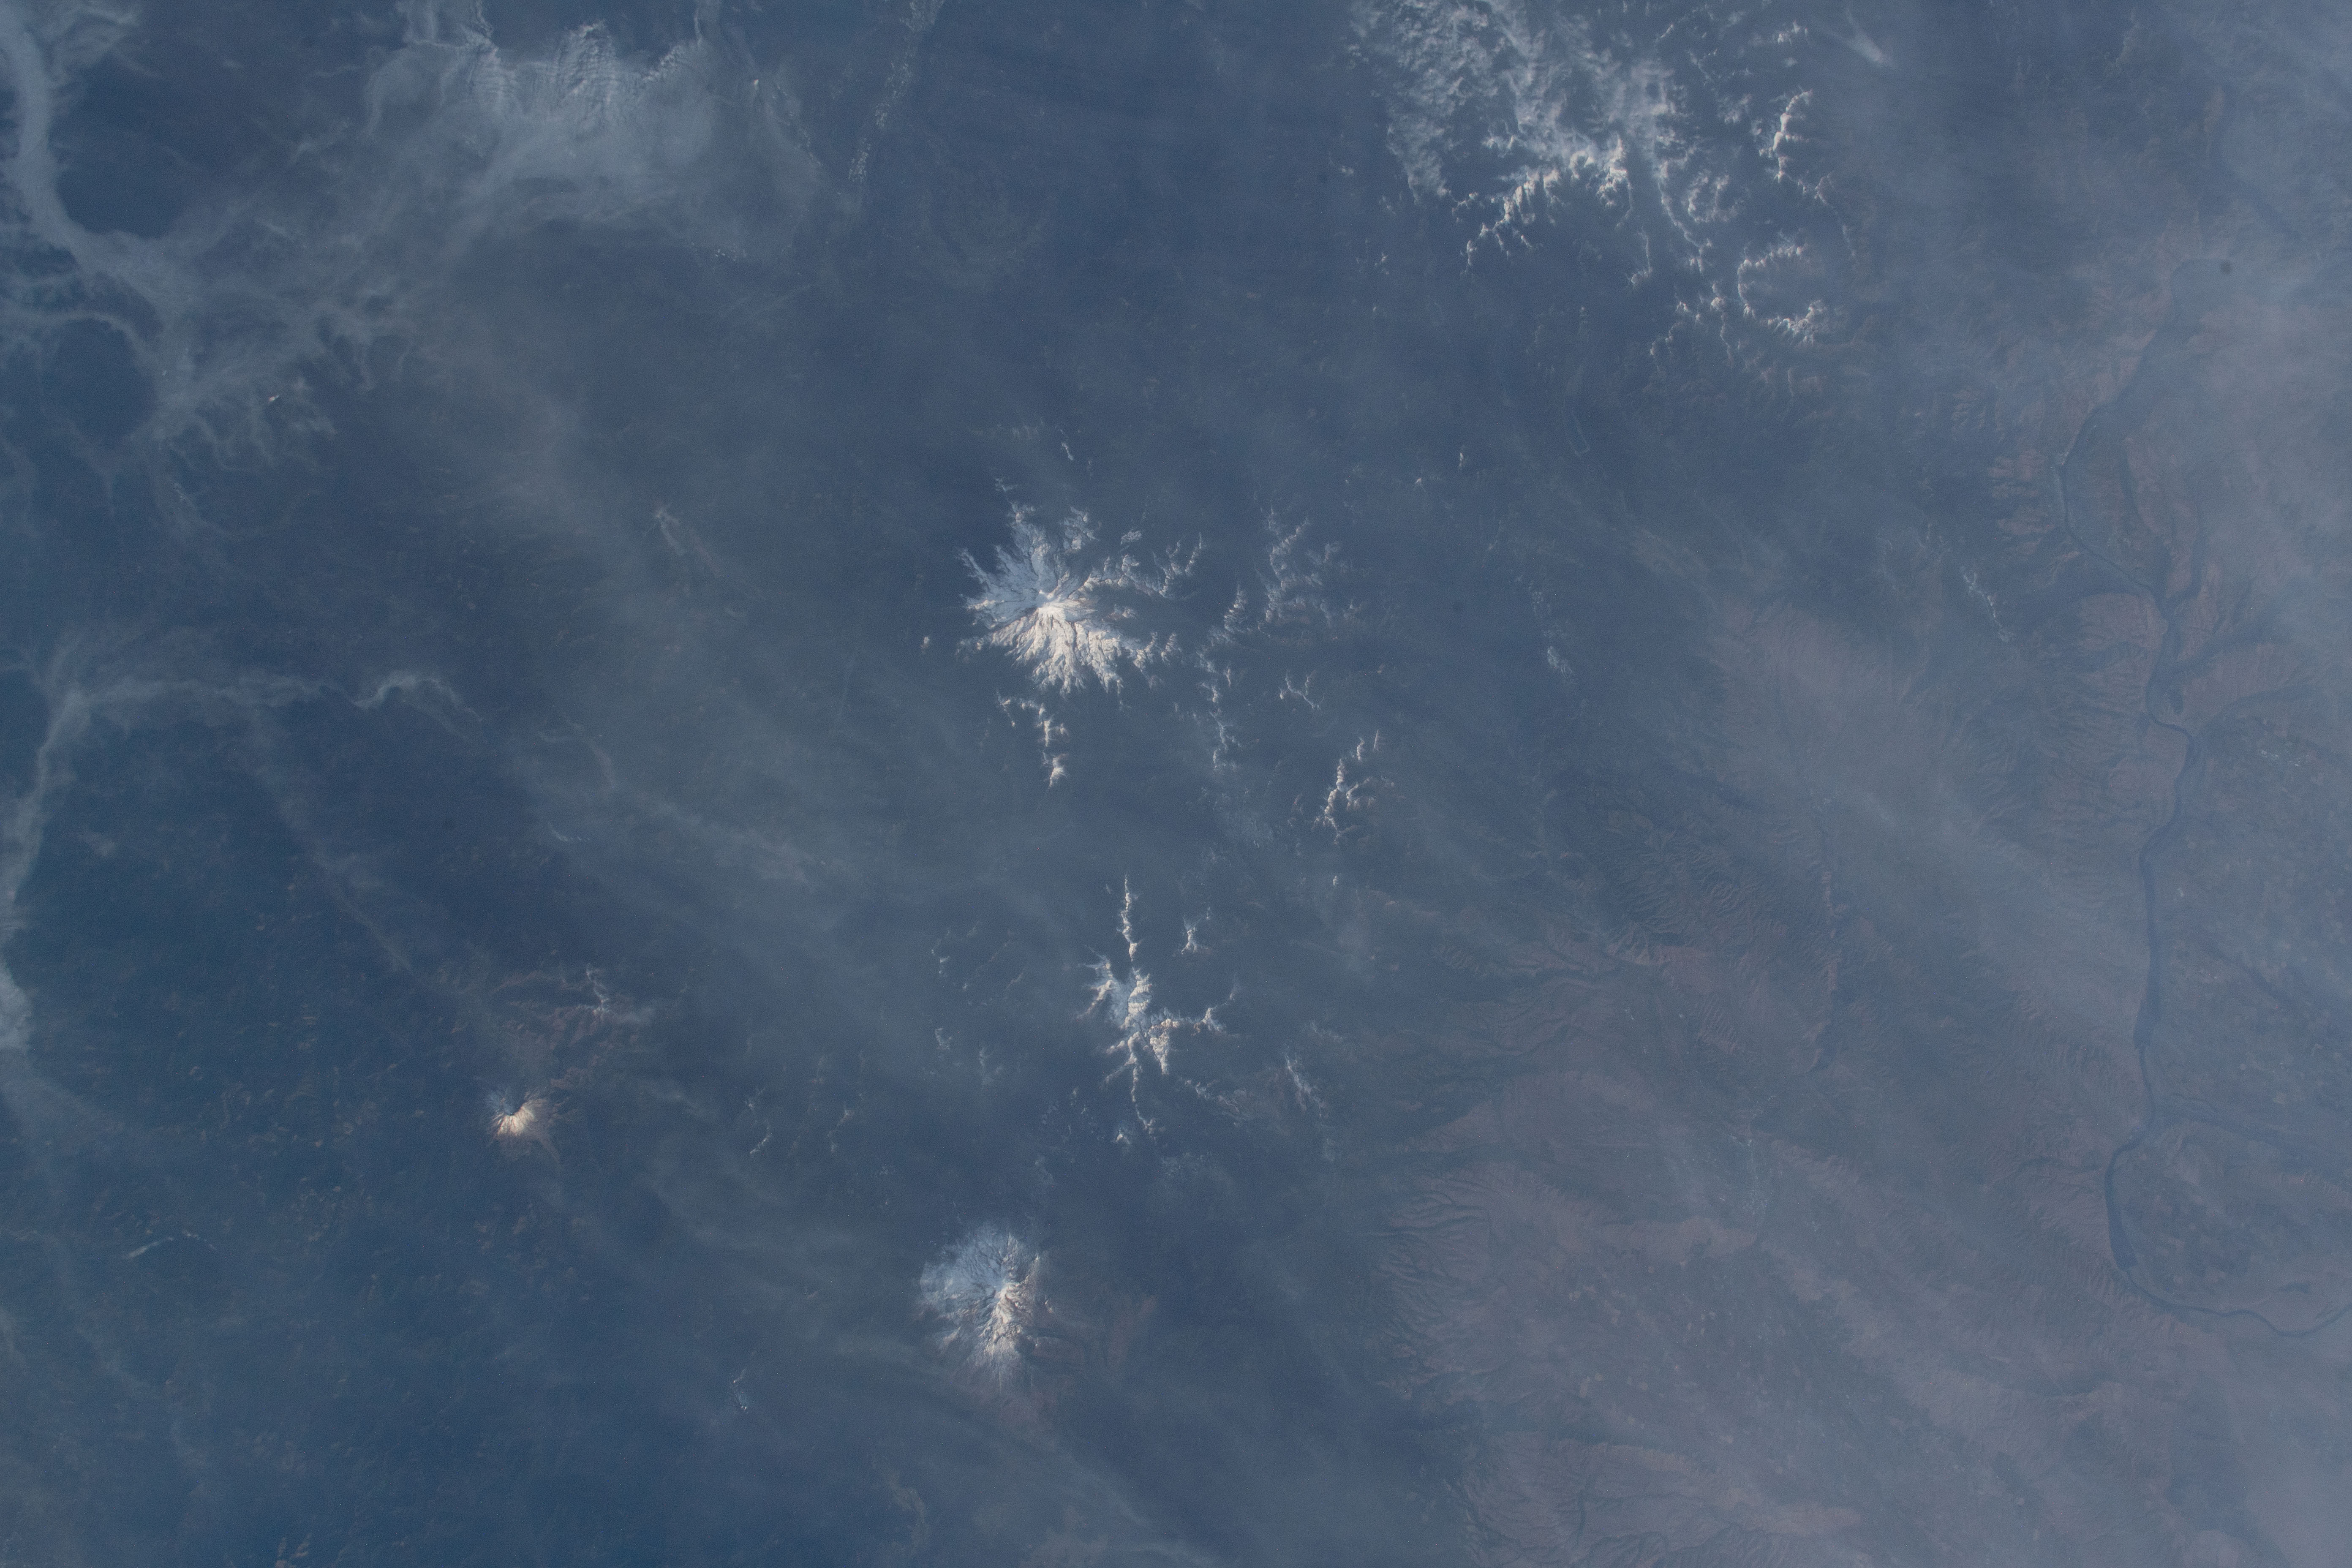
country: USA-WASHINGTON
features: MOUNT RAINIER, GILBERT PEAK MOUNT ADAMS
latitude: 46.5
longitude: -121.5
